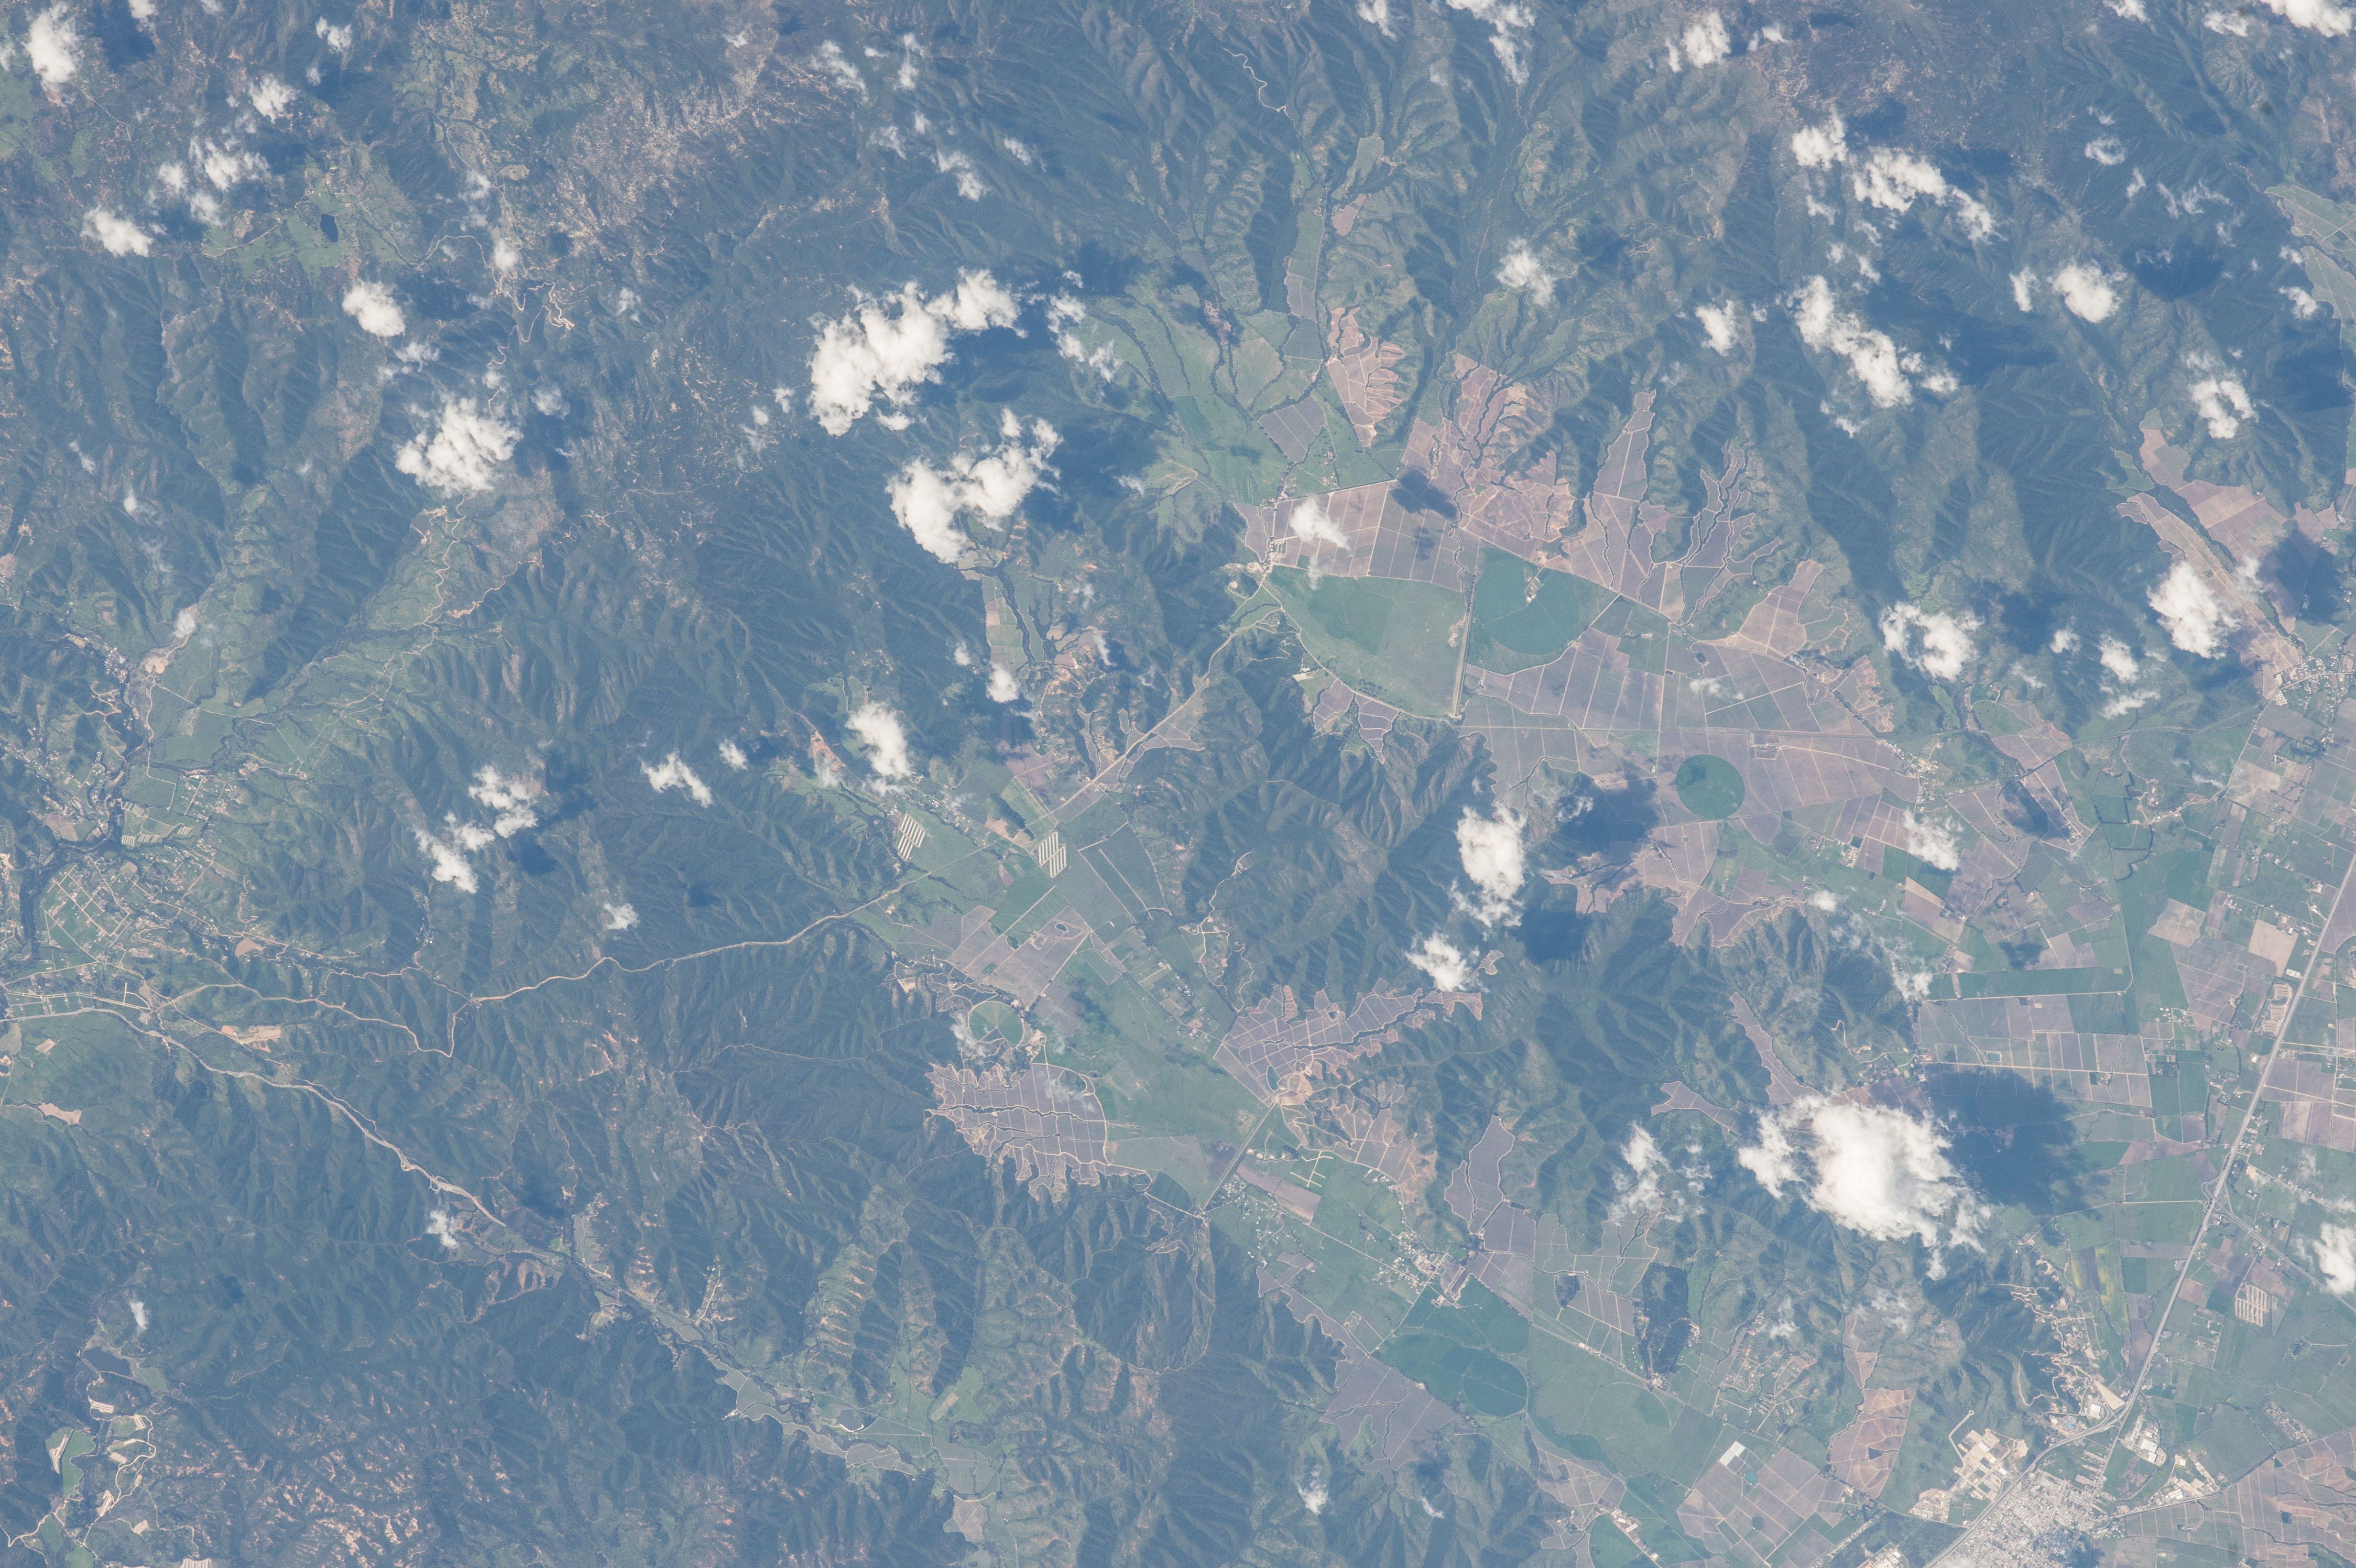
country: CHILE
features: HILLS, FOR., SMALL VALLEYS, AGR., ROADS, VILLAGES, CASABLANCA
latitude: -33.3
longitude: -71.3
